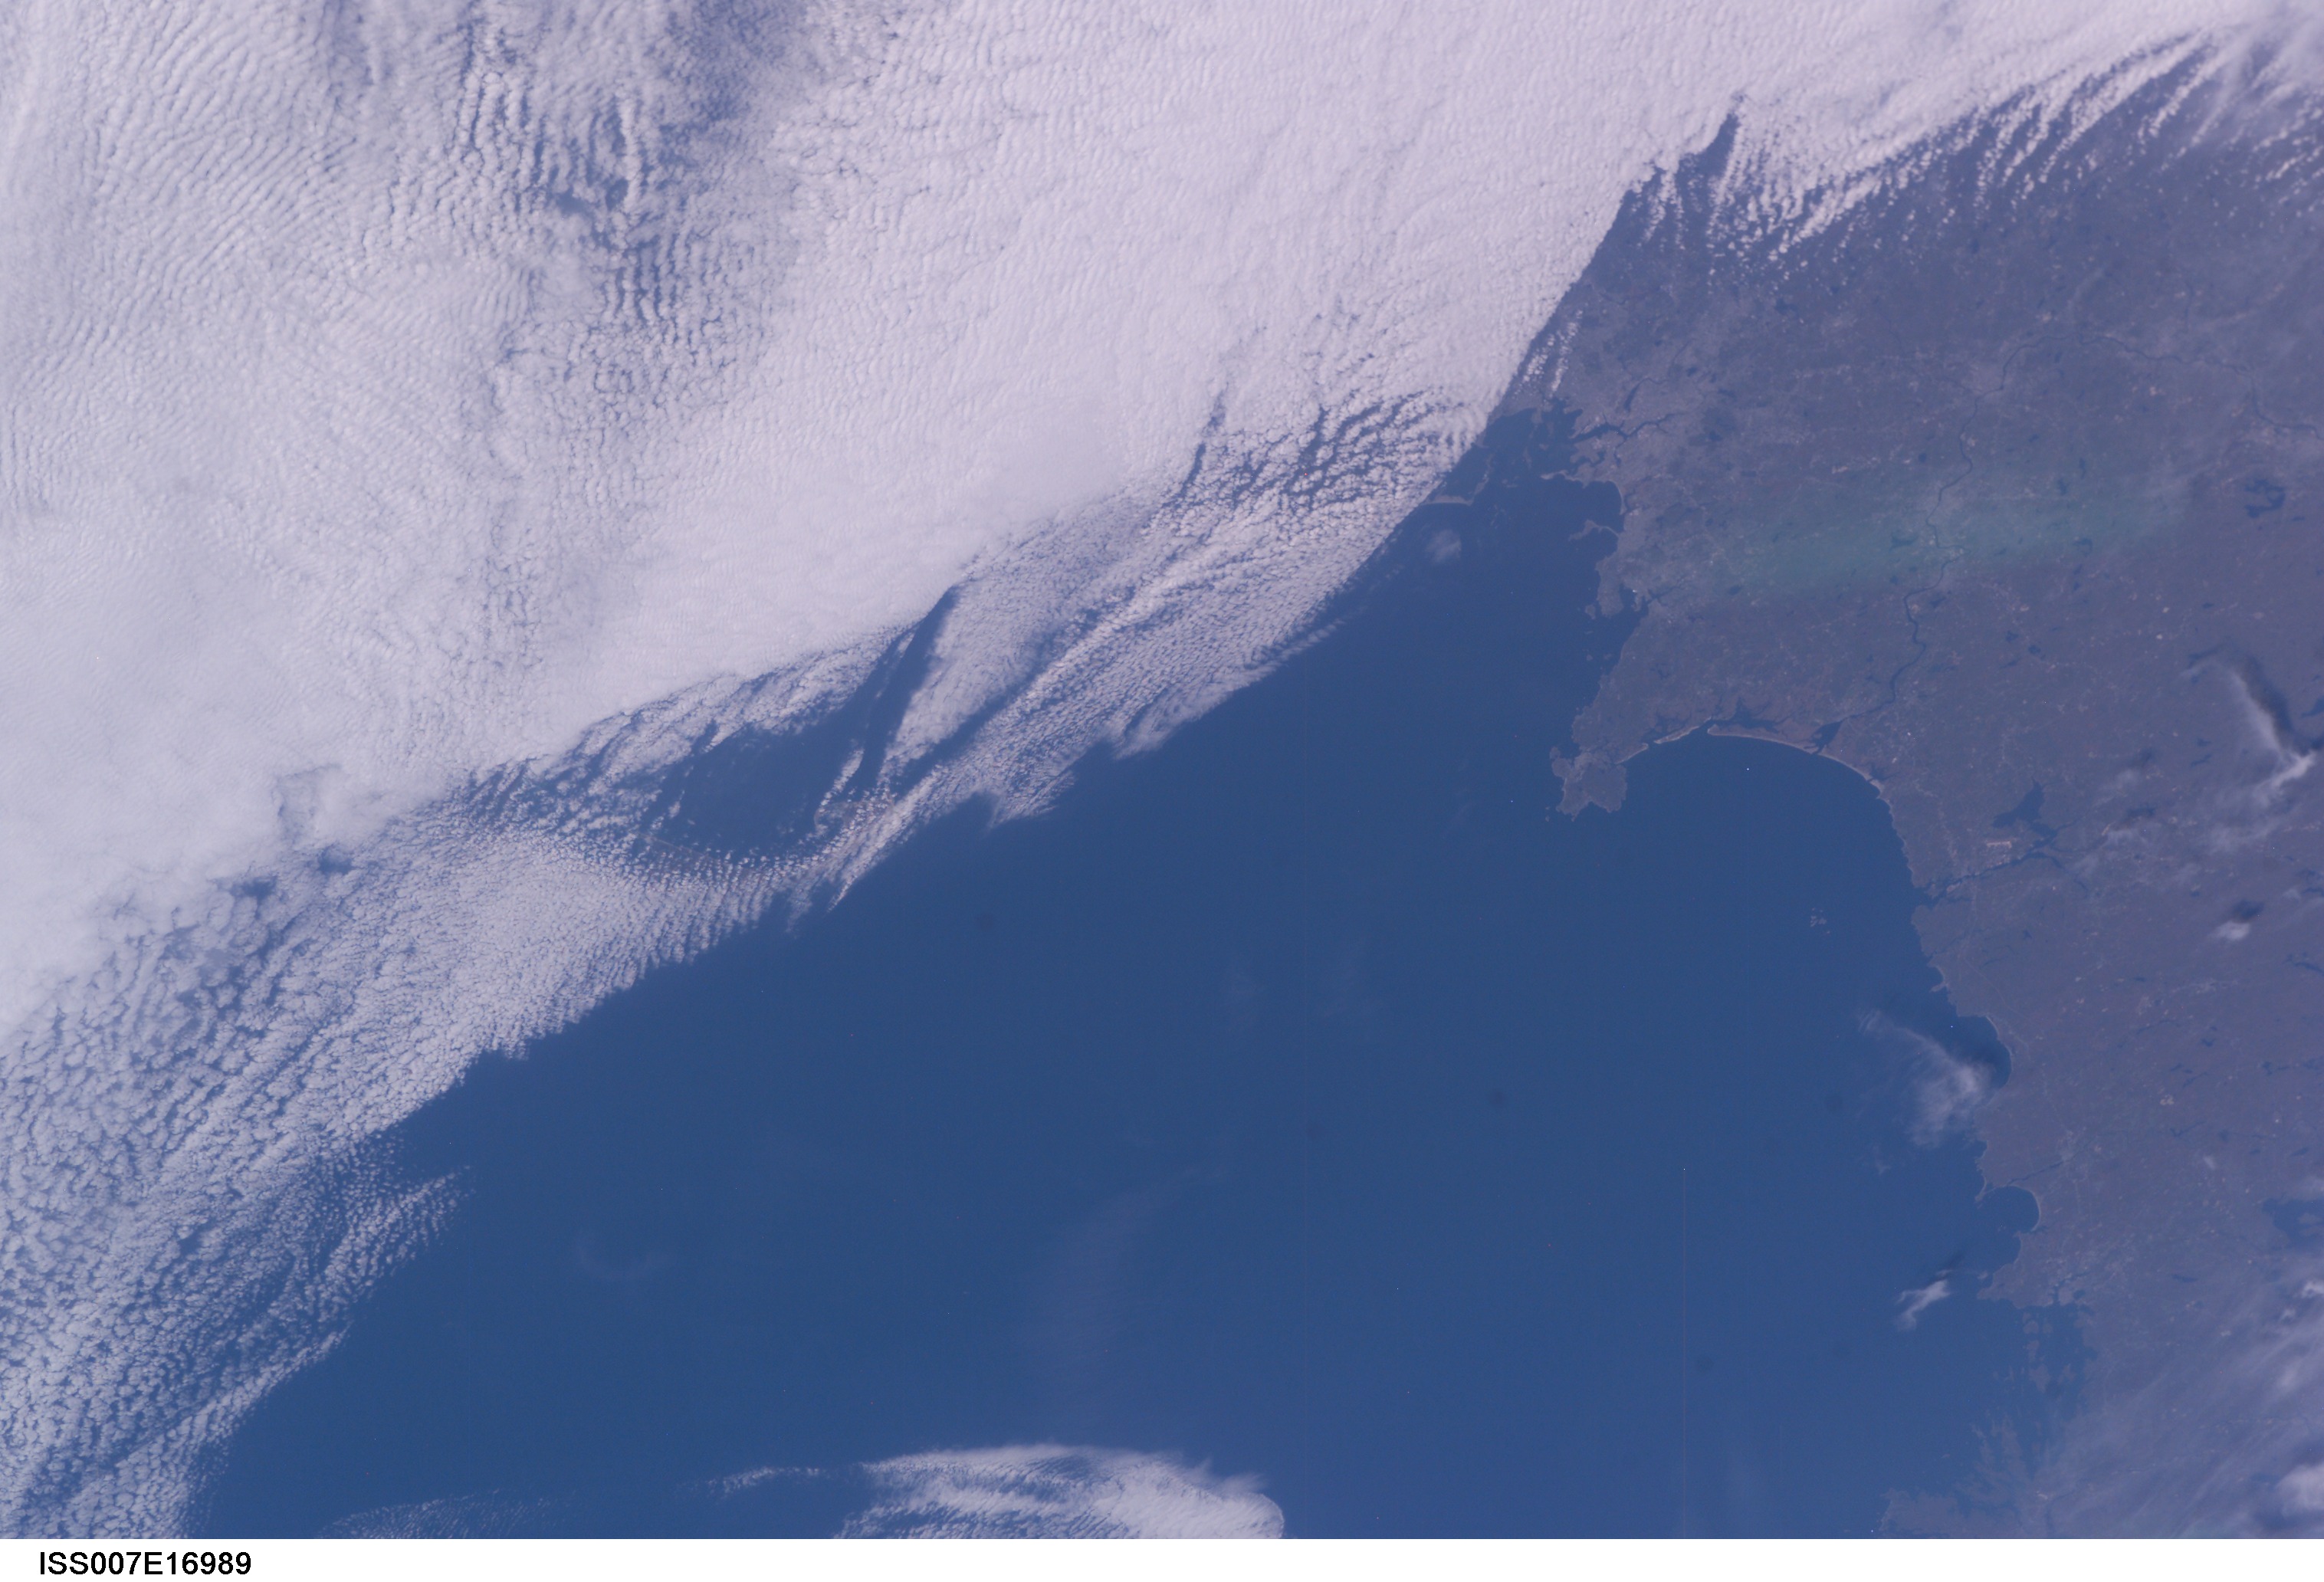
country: USA-MASSACHUSETTS
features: COAST, GLOUCESTER TO PORTLAND
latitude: 42.5
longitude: -70.5
